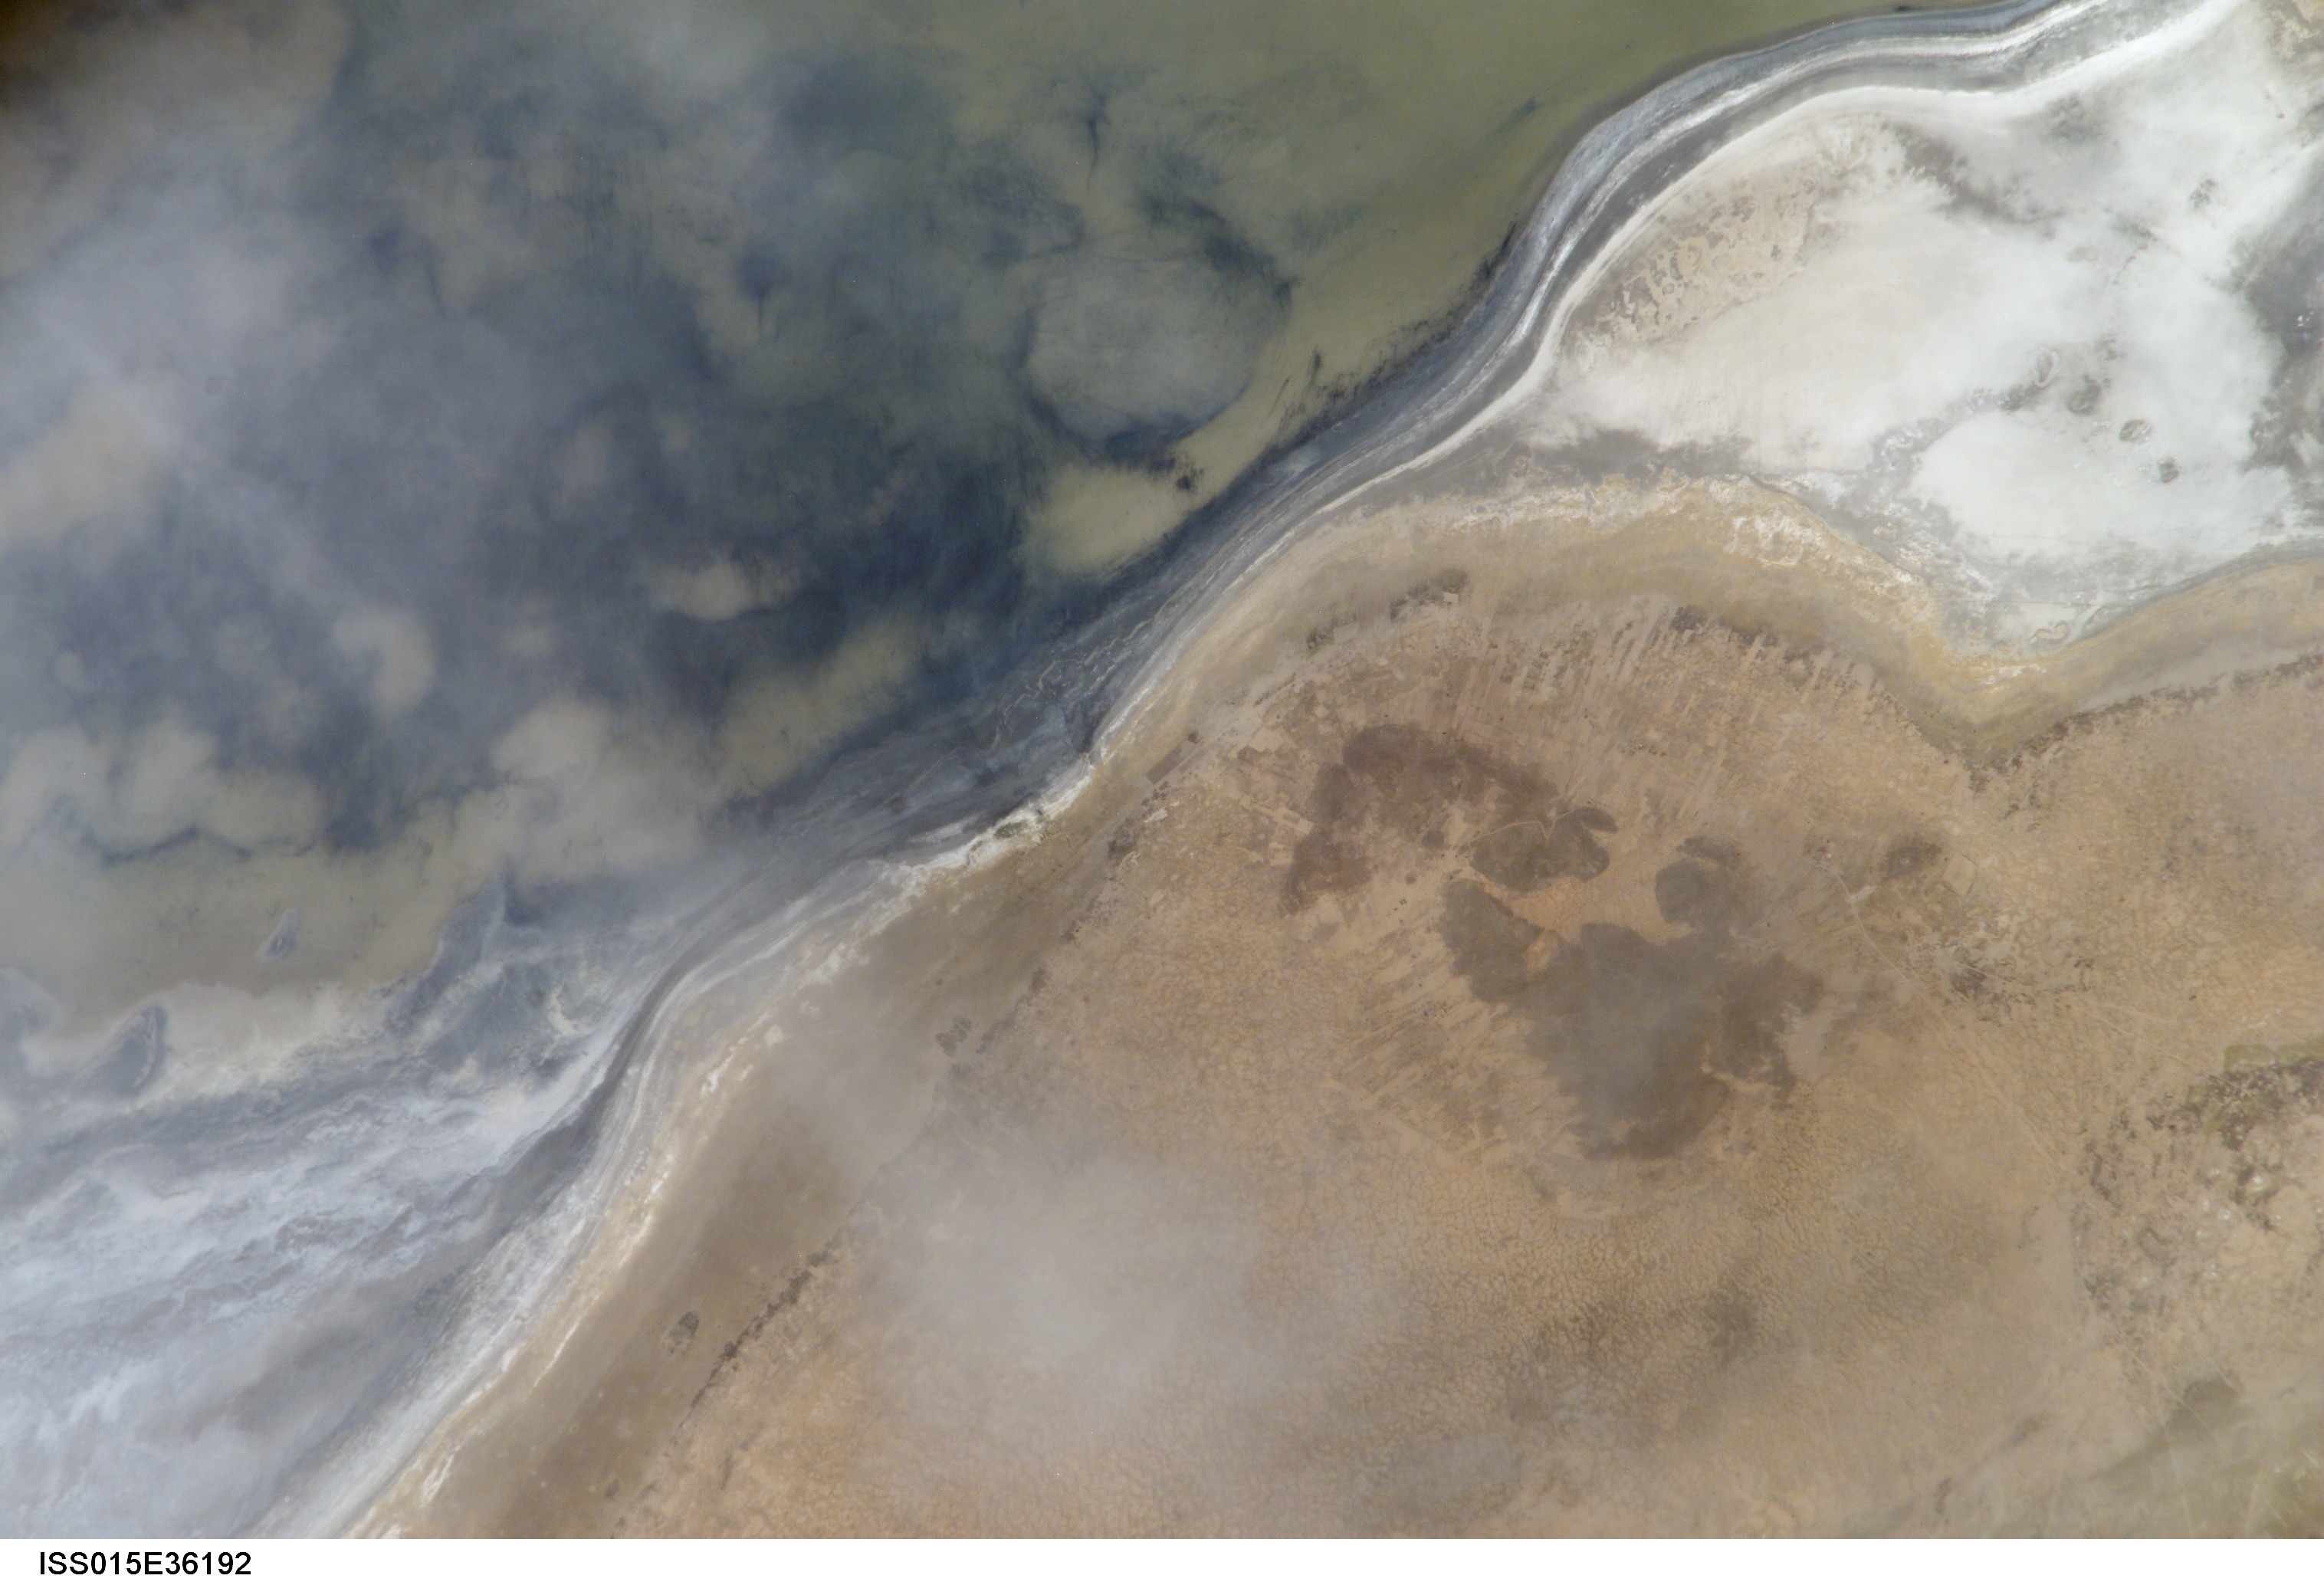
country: BOLIVIA
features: W. CENTRAL LAGO POOPO, DUNES
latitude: -18.9
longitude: -67.1
